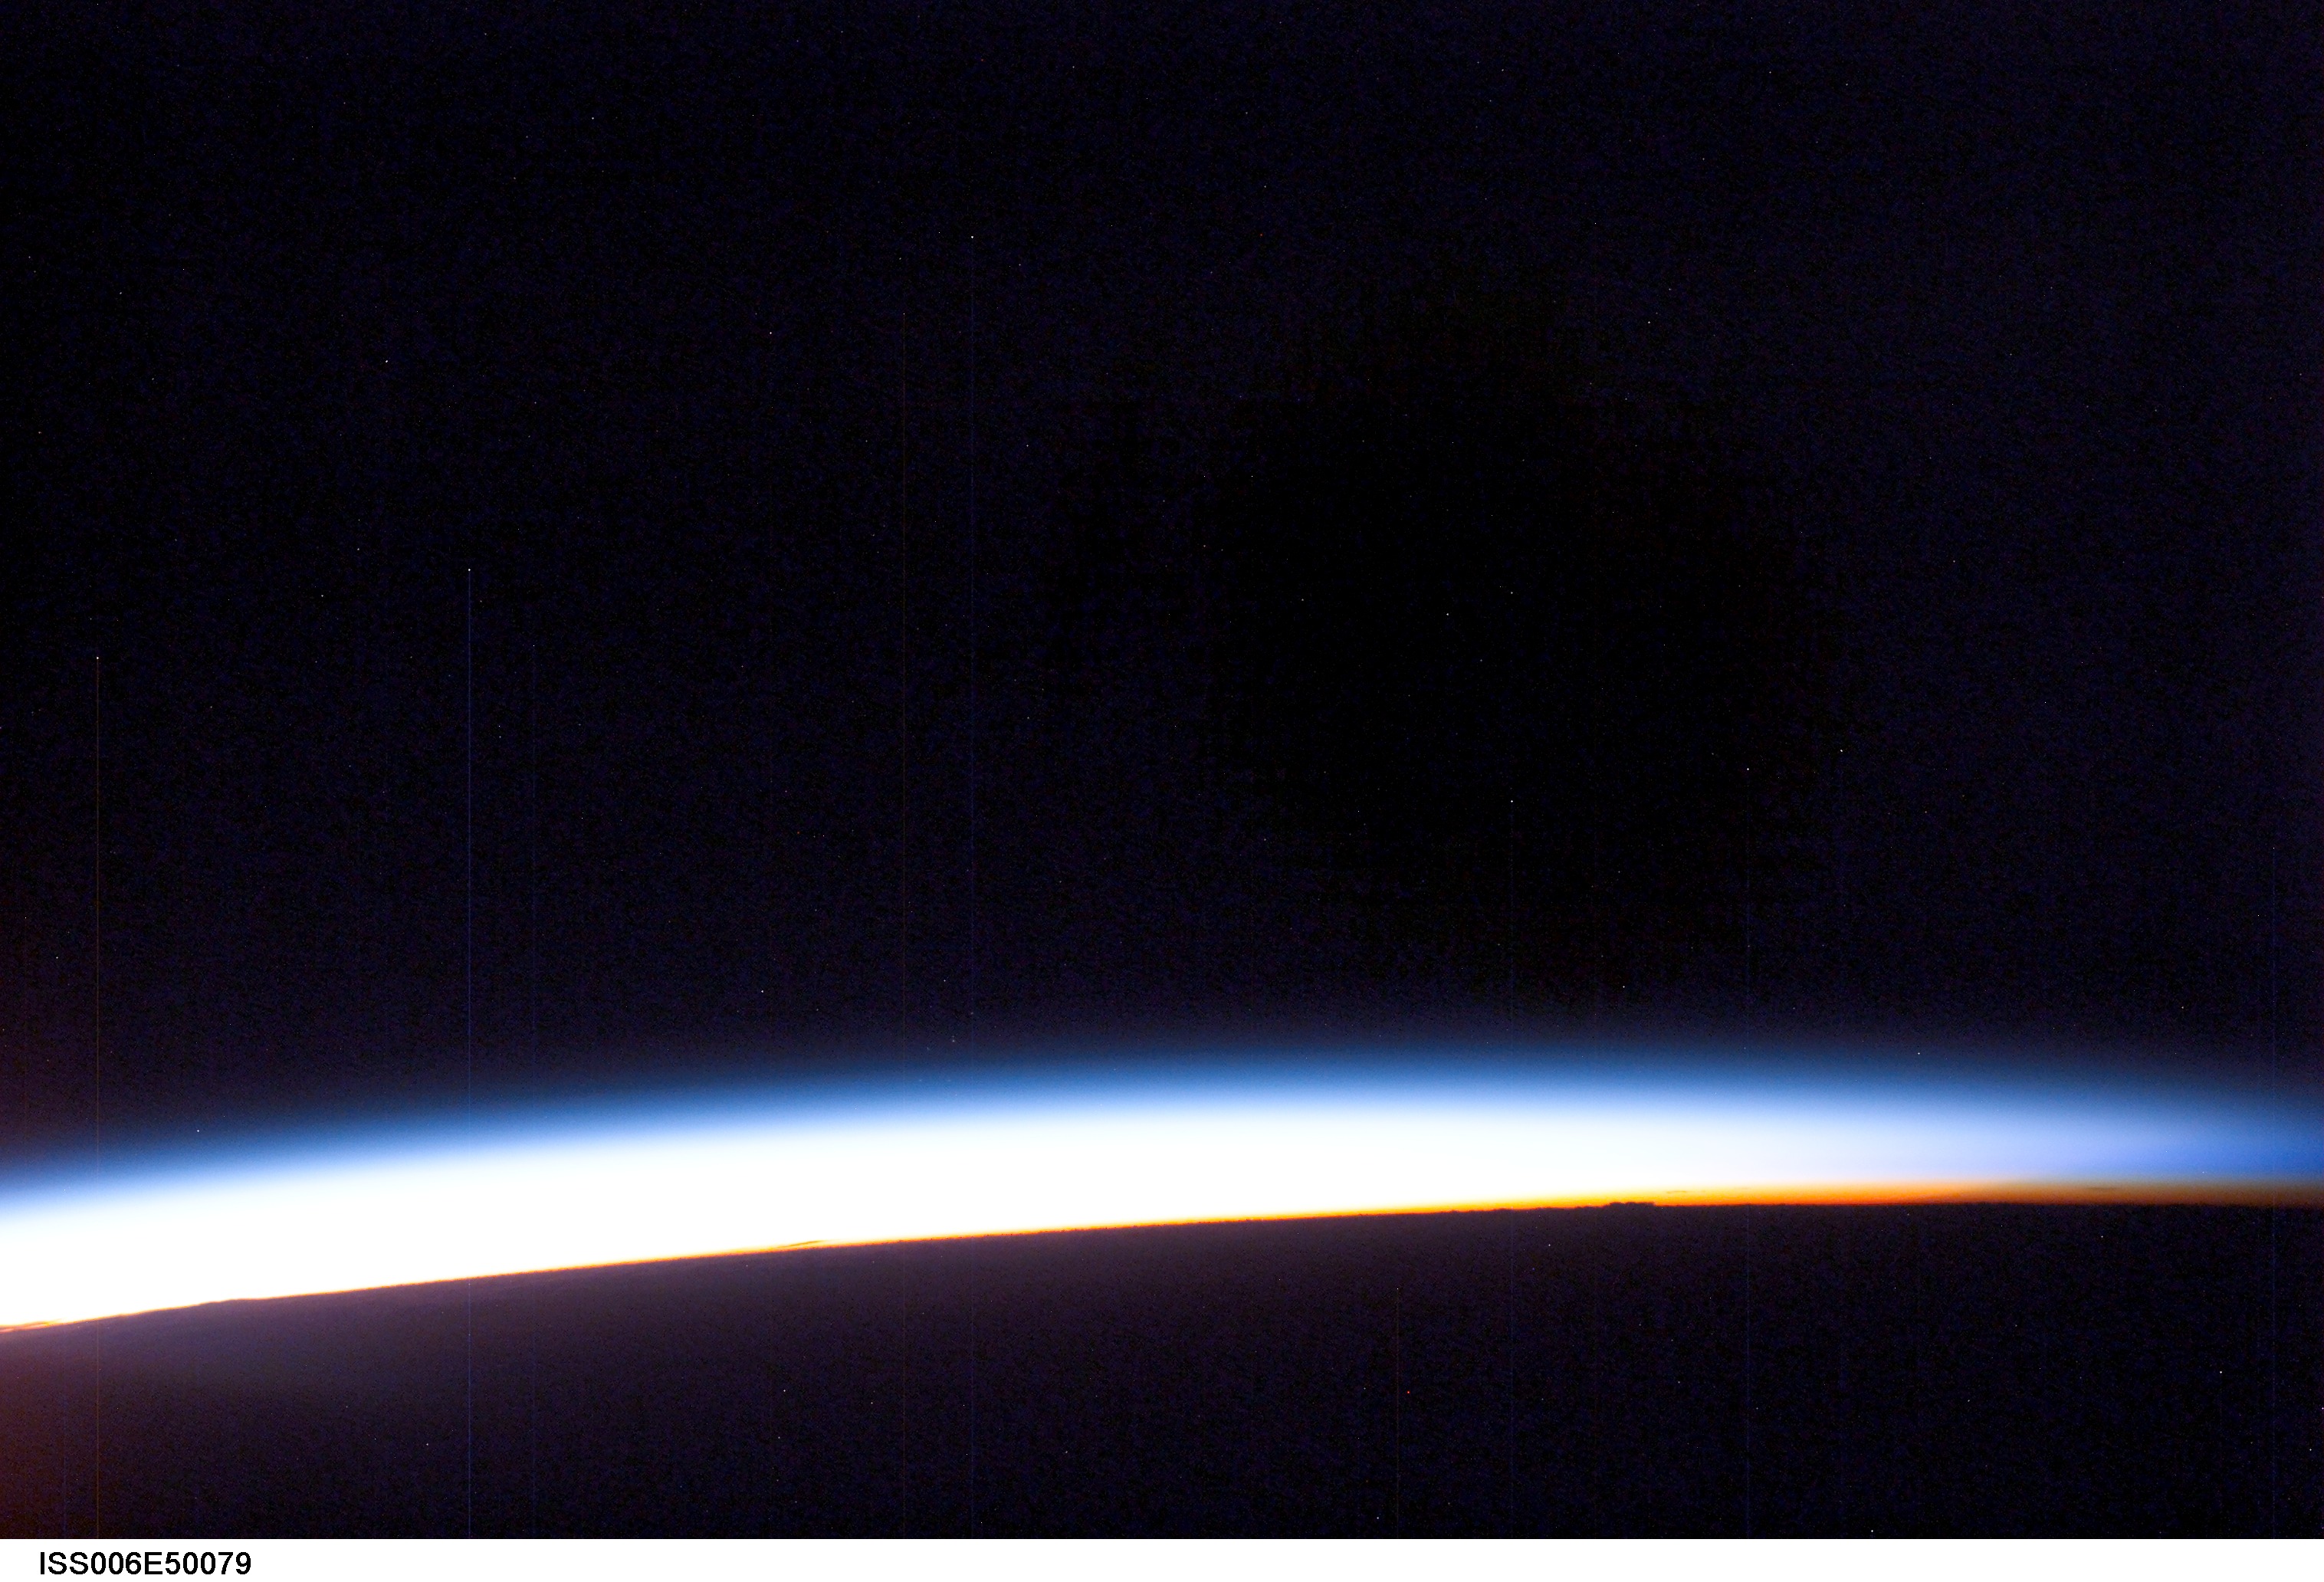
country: ATMOSPHERIC LIMB
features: ATMOSPHERIC LIMB
